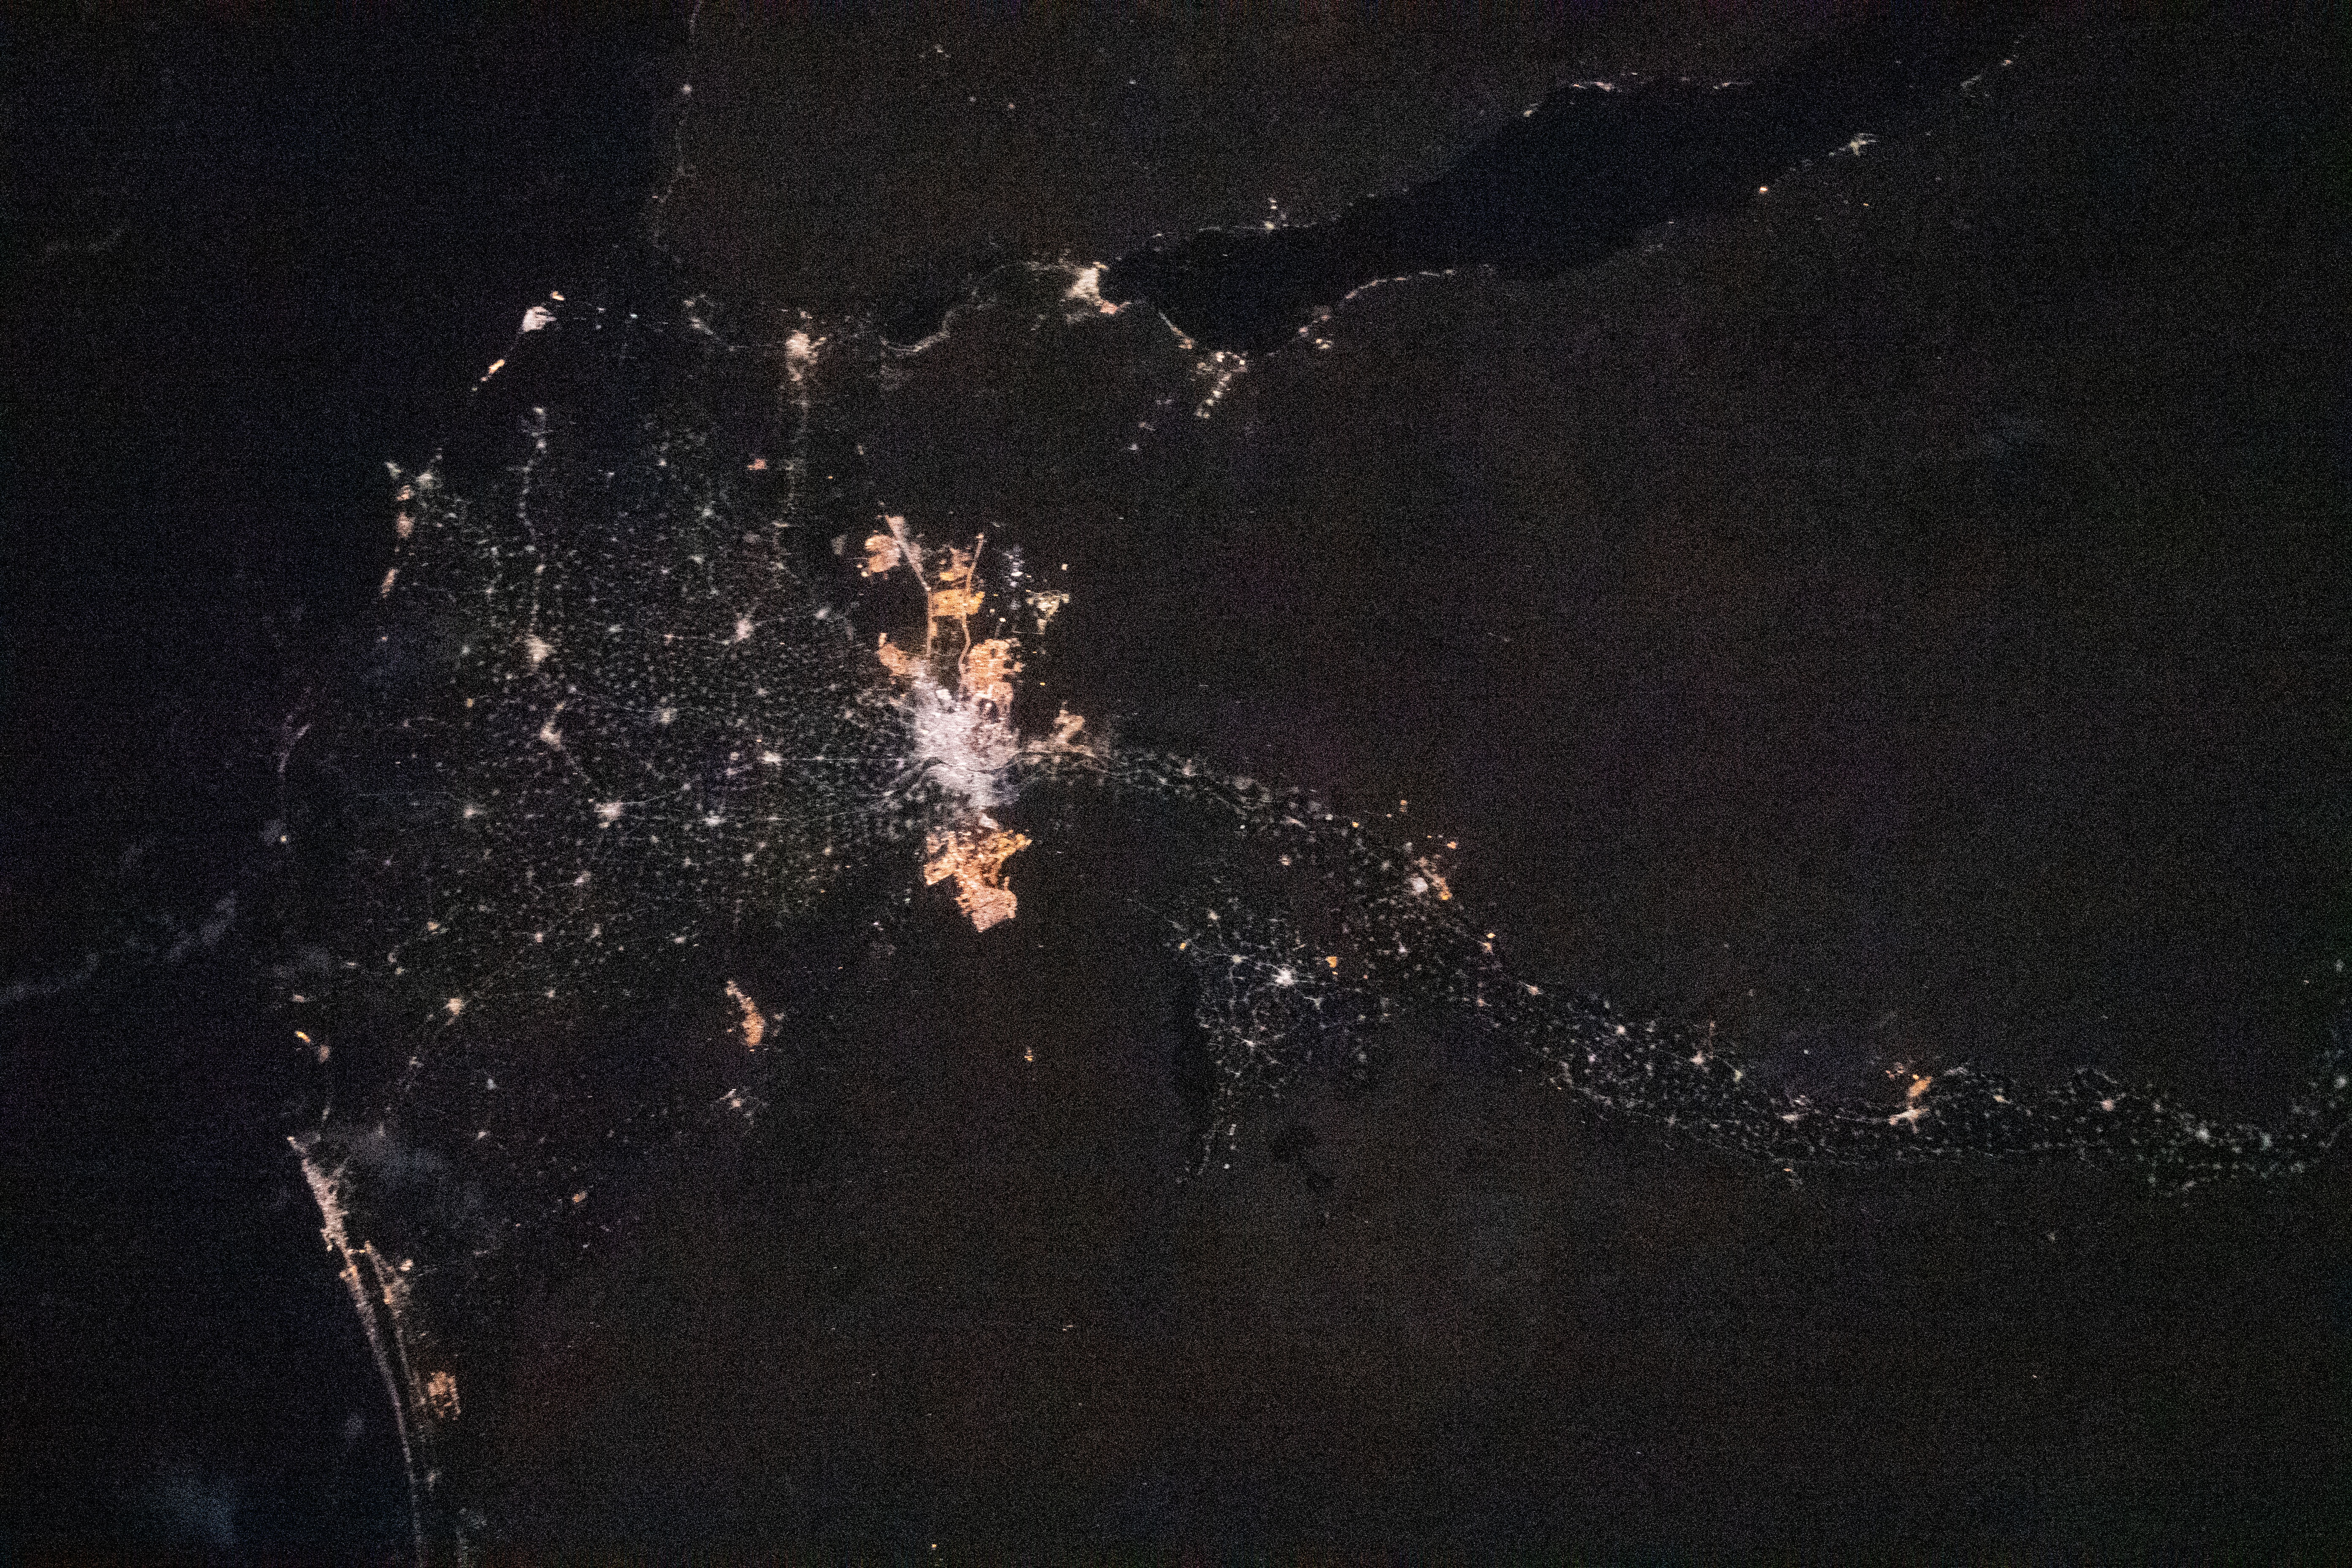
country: EGYPT
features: CAIRO CITY NIGHT LIGHTS
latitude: 29.5
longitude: 31.5
